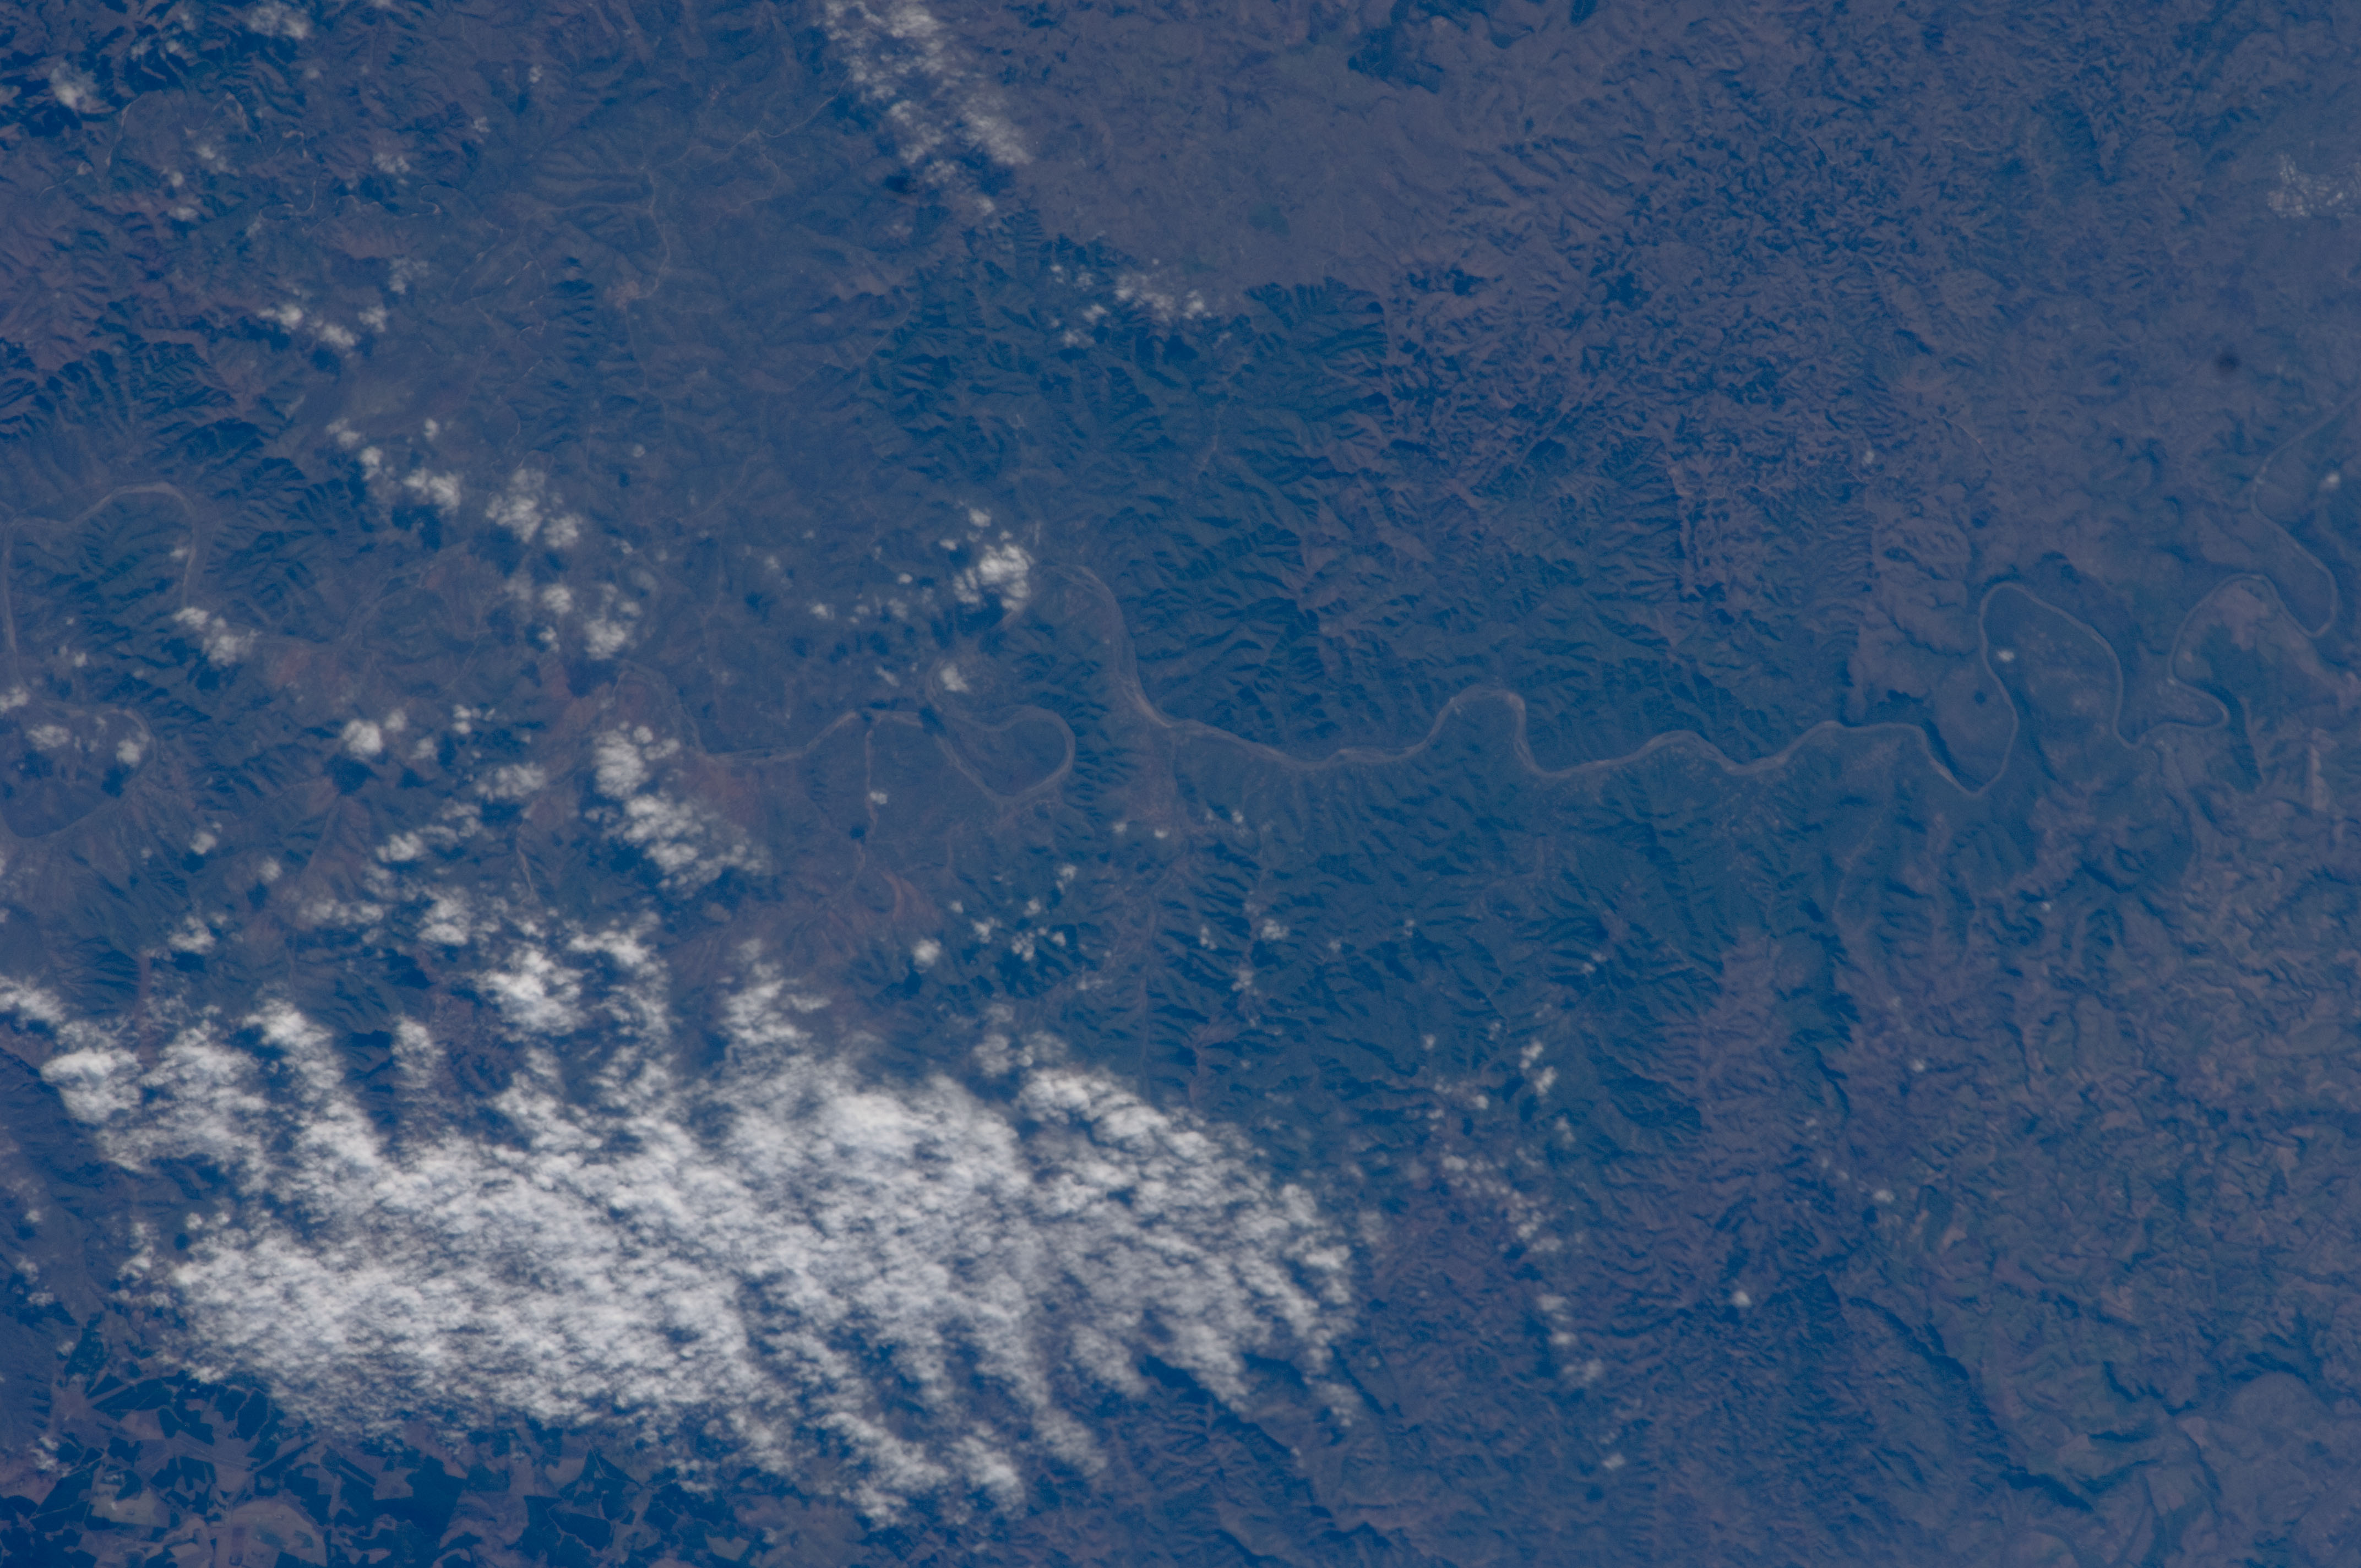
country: REPUBLIC SOUTH AFRICA
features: TUGELA R. VALLEY
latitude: -29.0
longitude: 31.1
